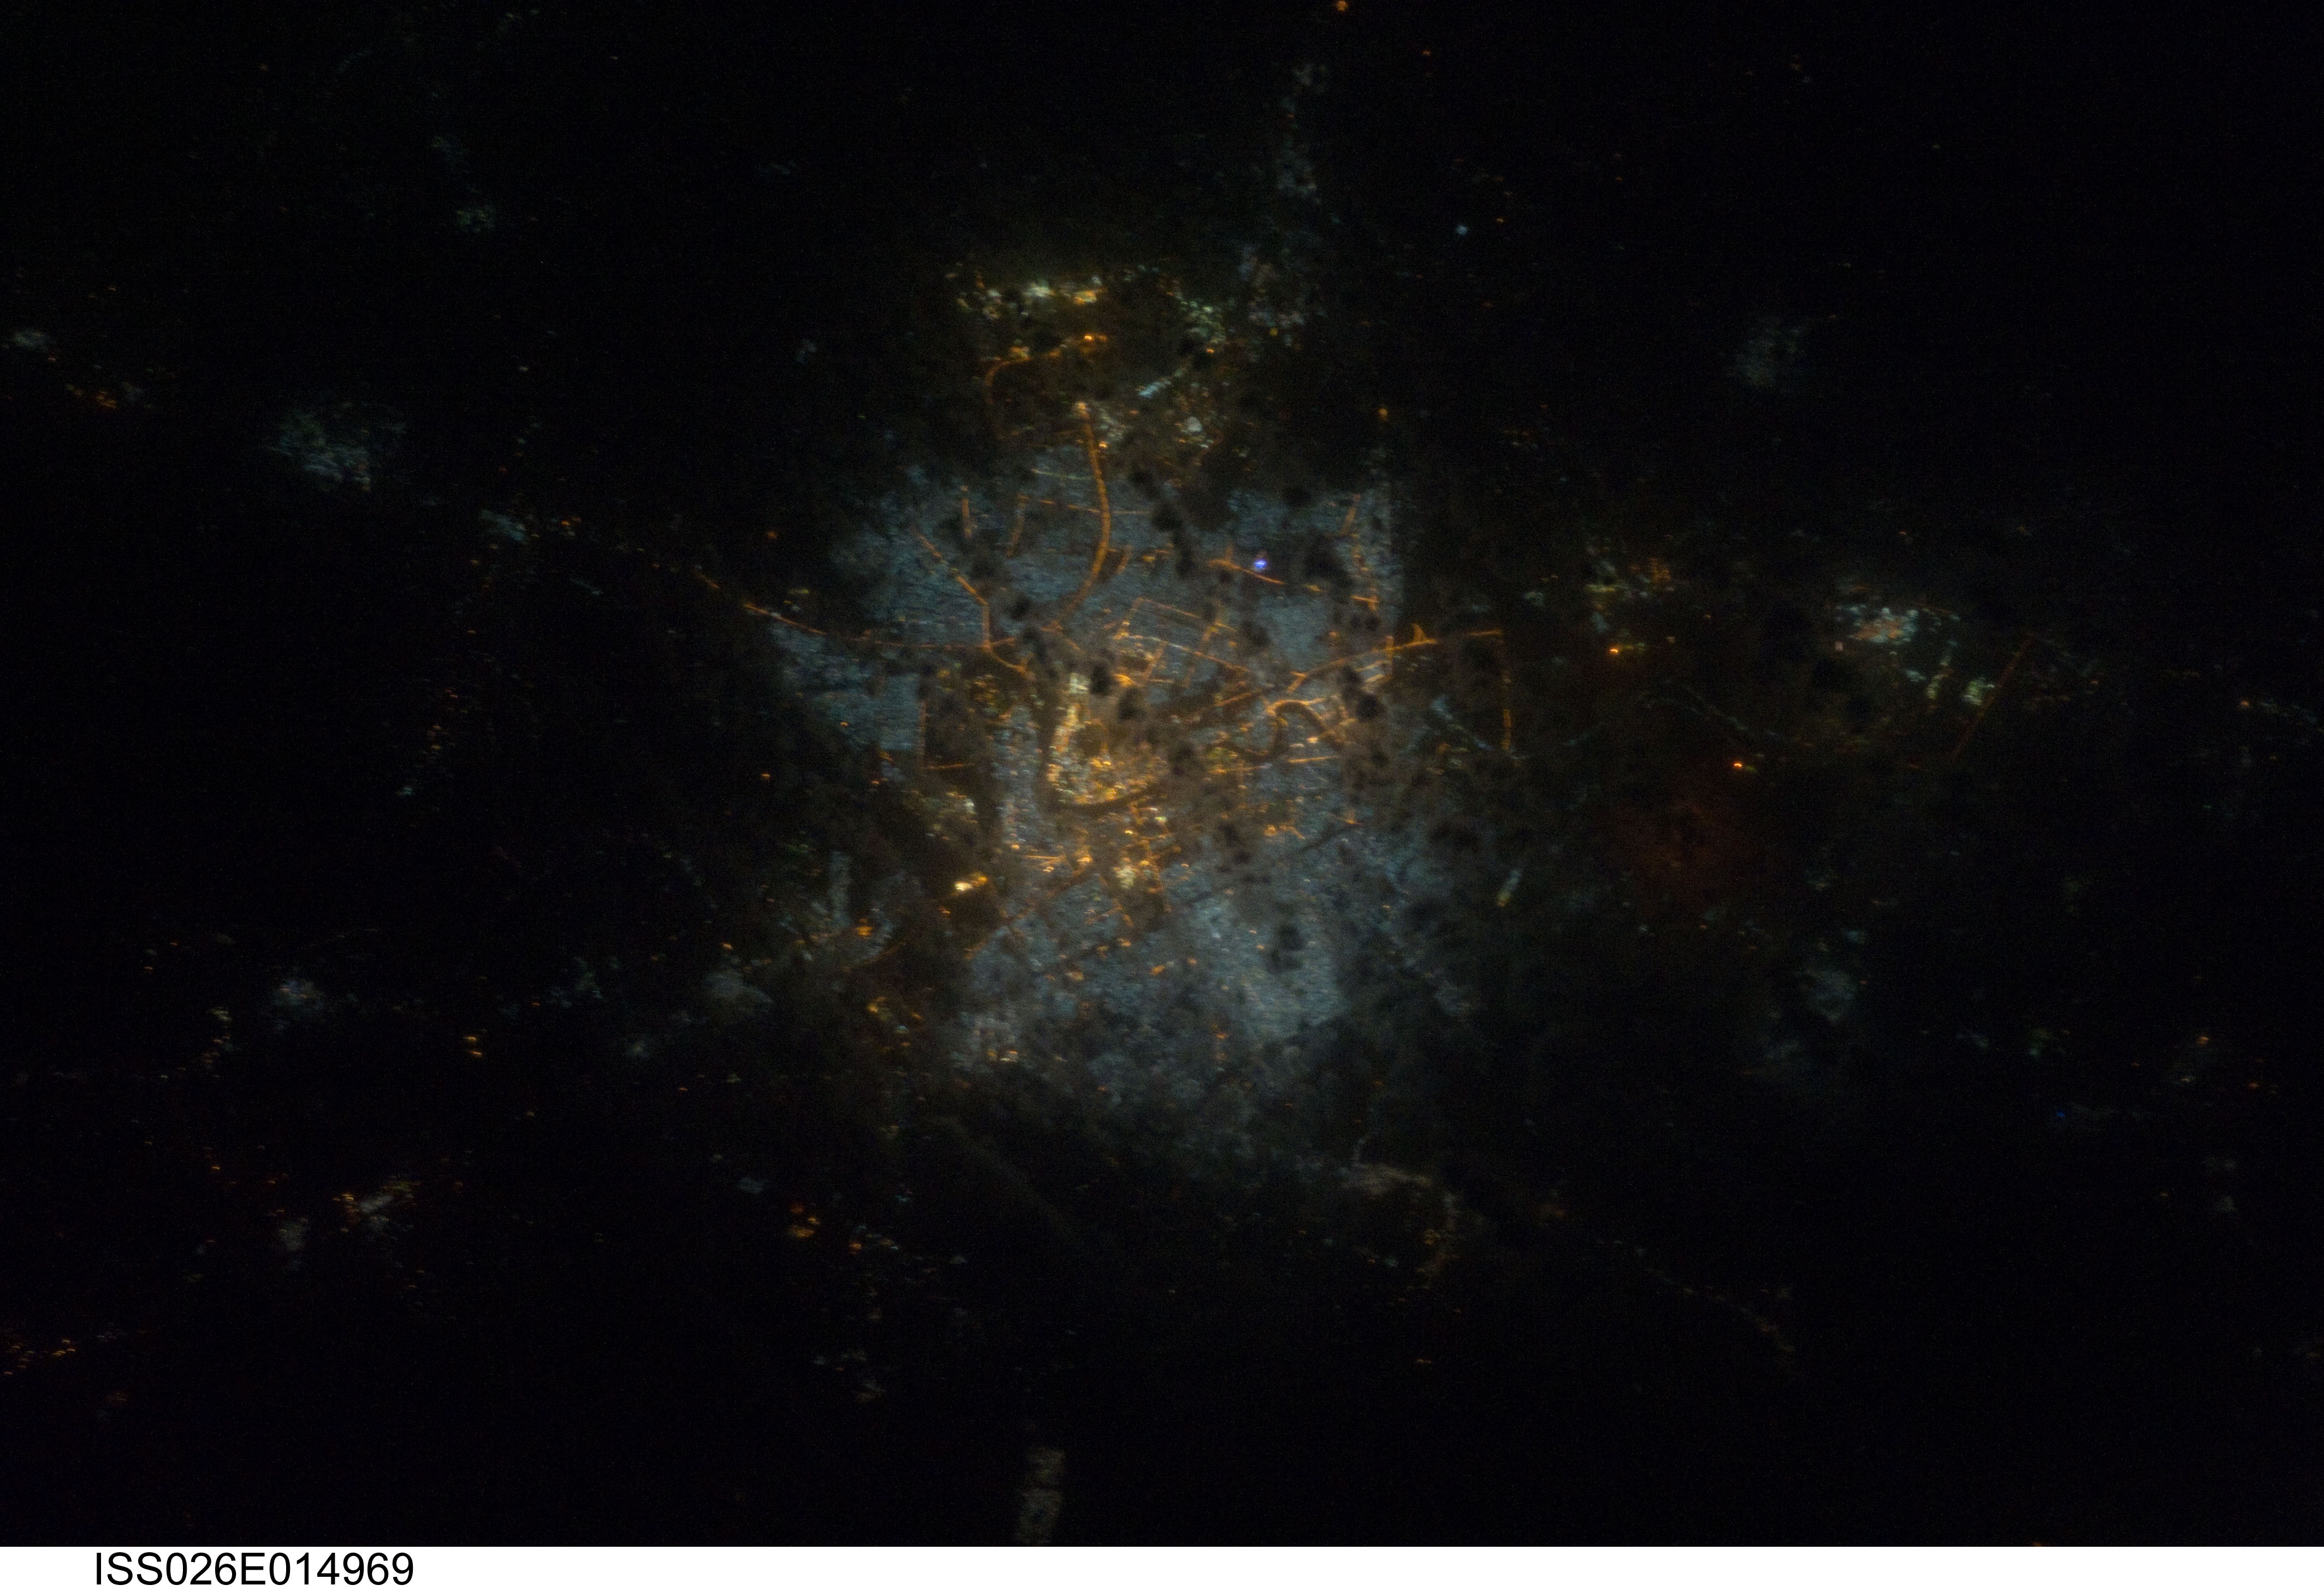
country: IRAQ
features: BAGHDAD AREA AT NIGHT
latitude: 33.3
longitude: 44.4
